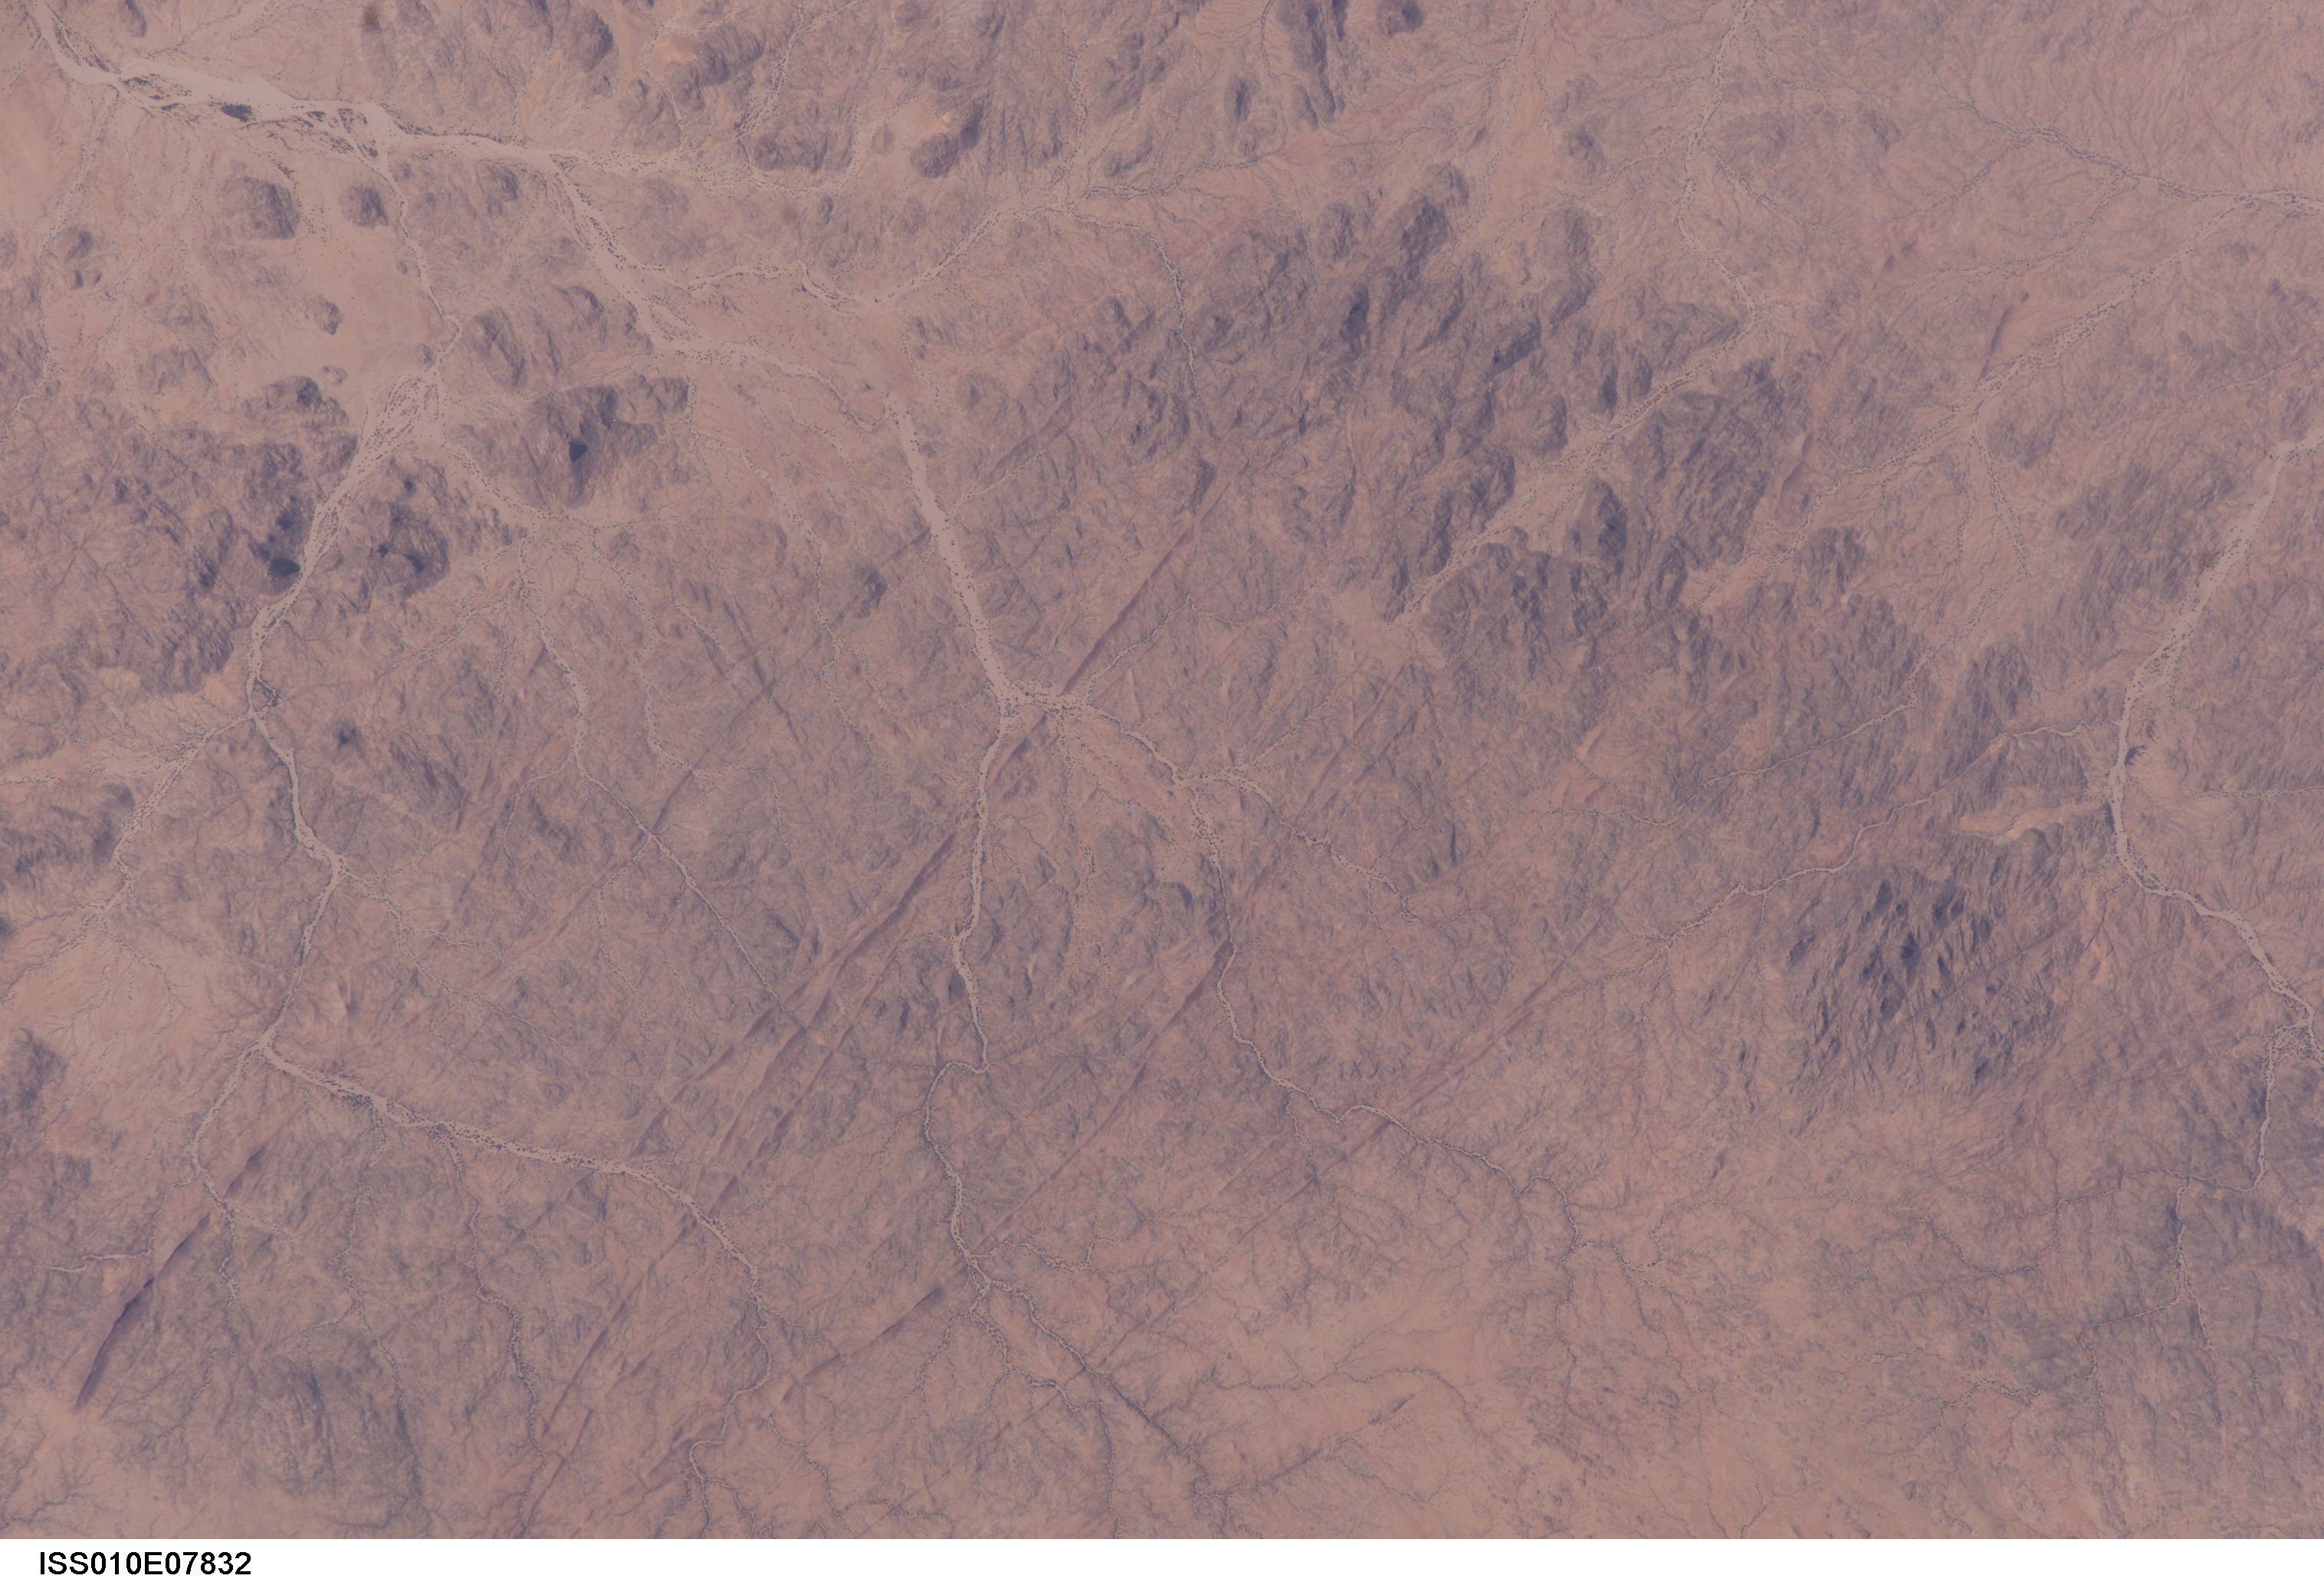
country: CHAD
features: KAPKA MASSIF, WADIS, RAVINES
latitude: 15.3
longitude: 21.9
